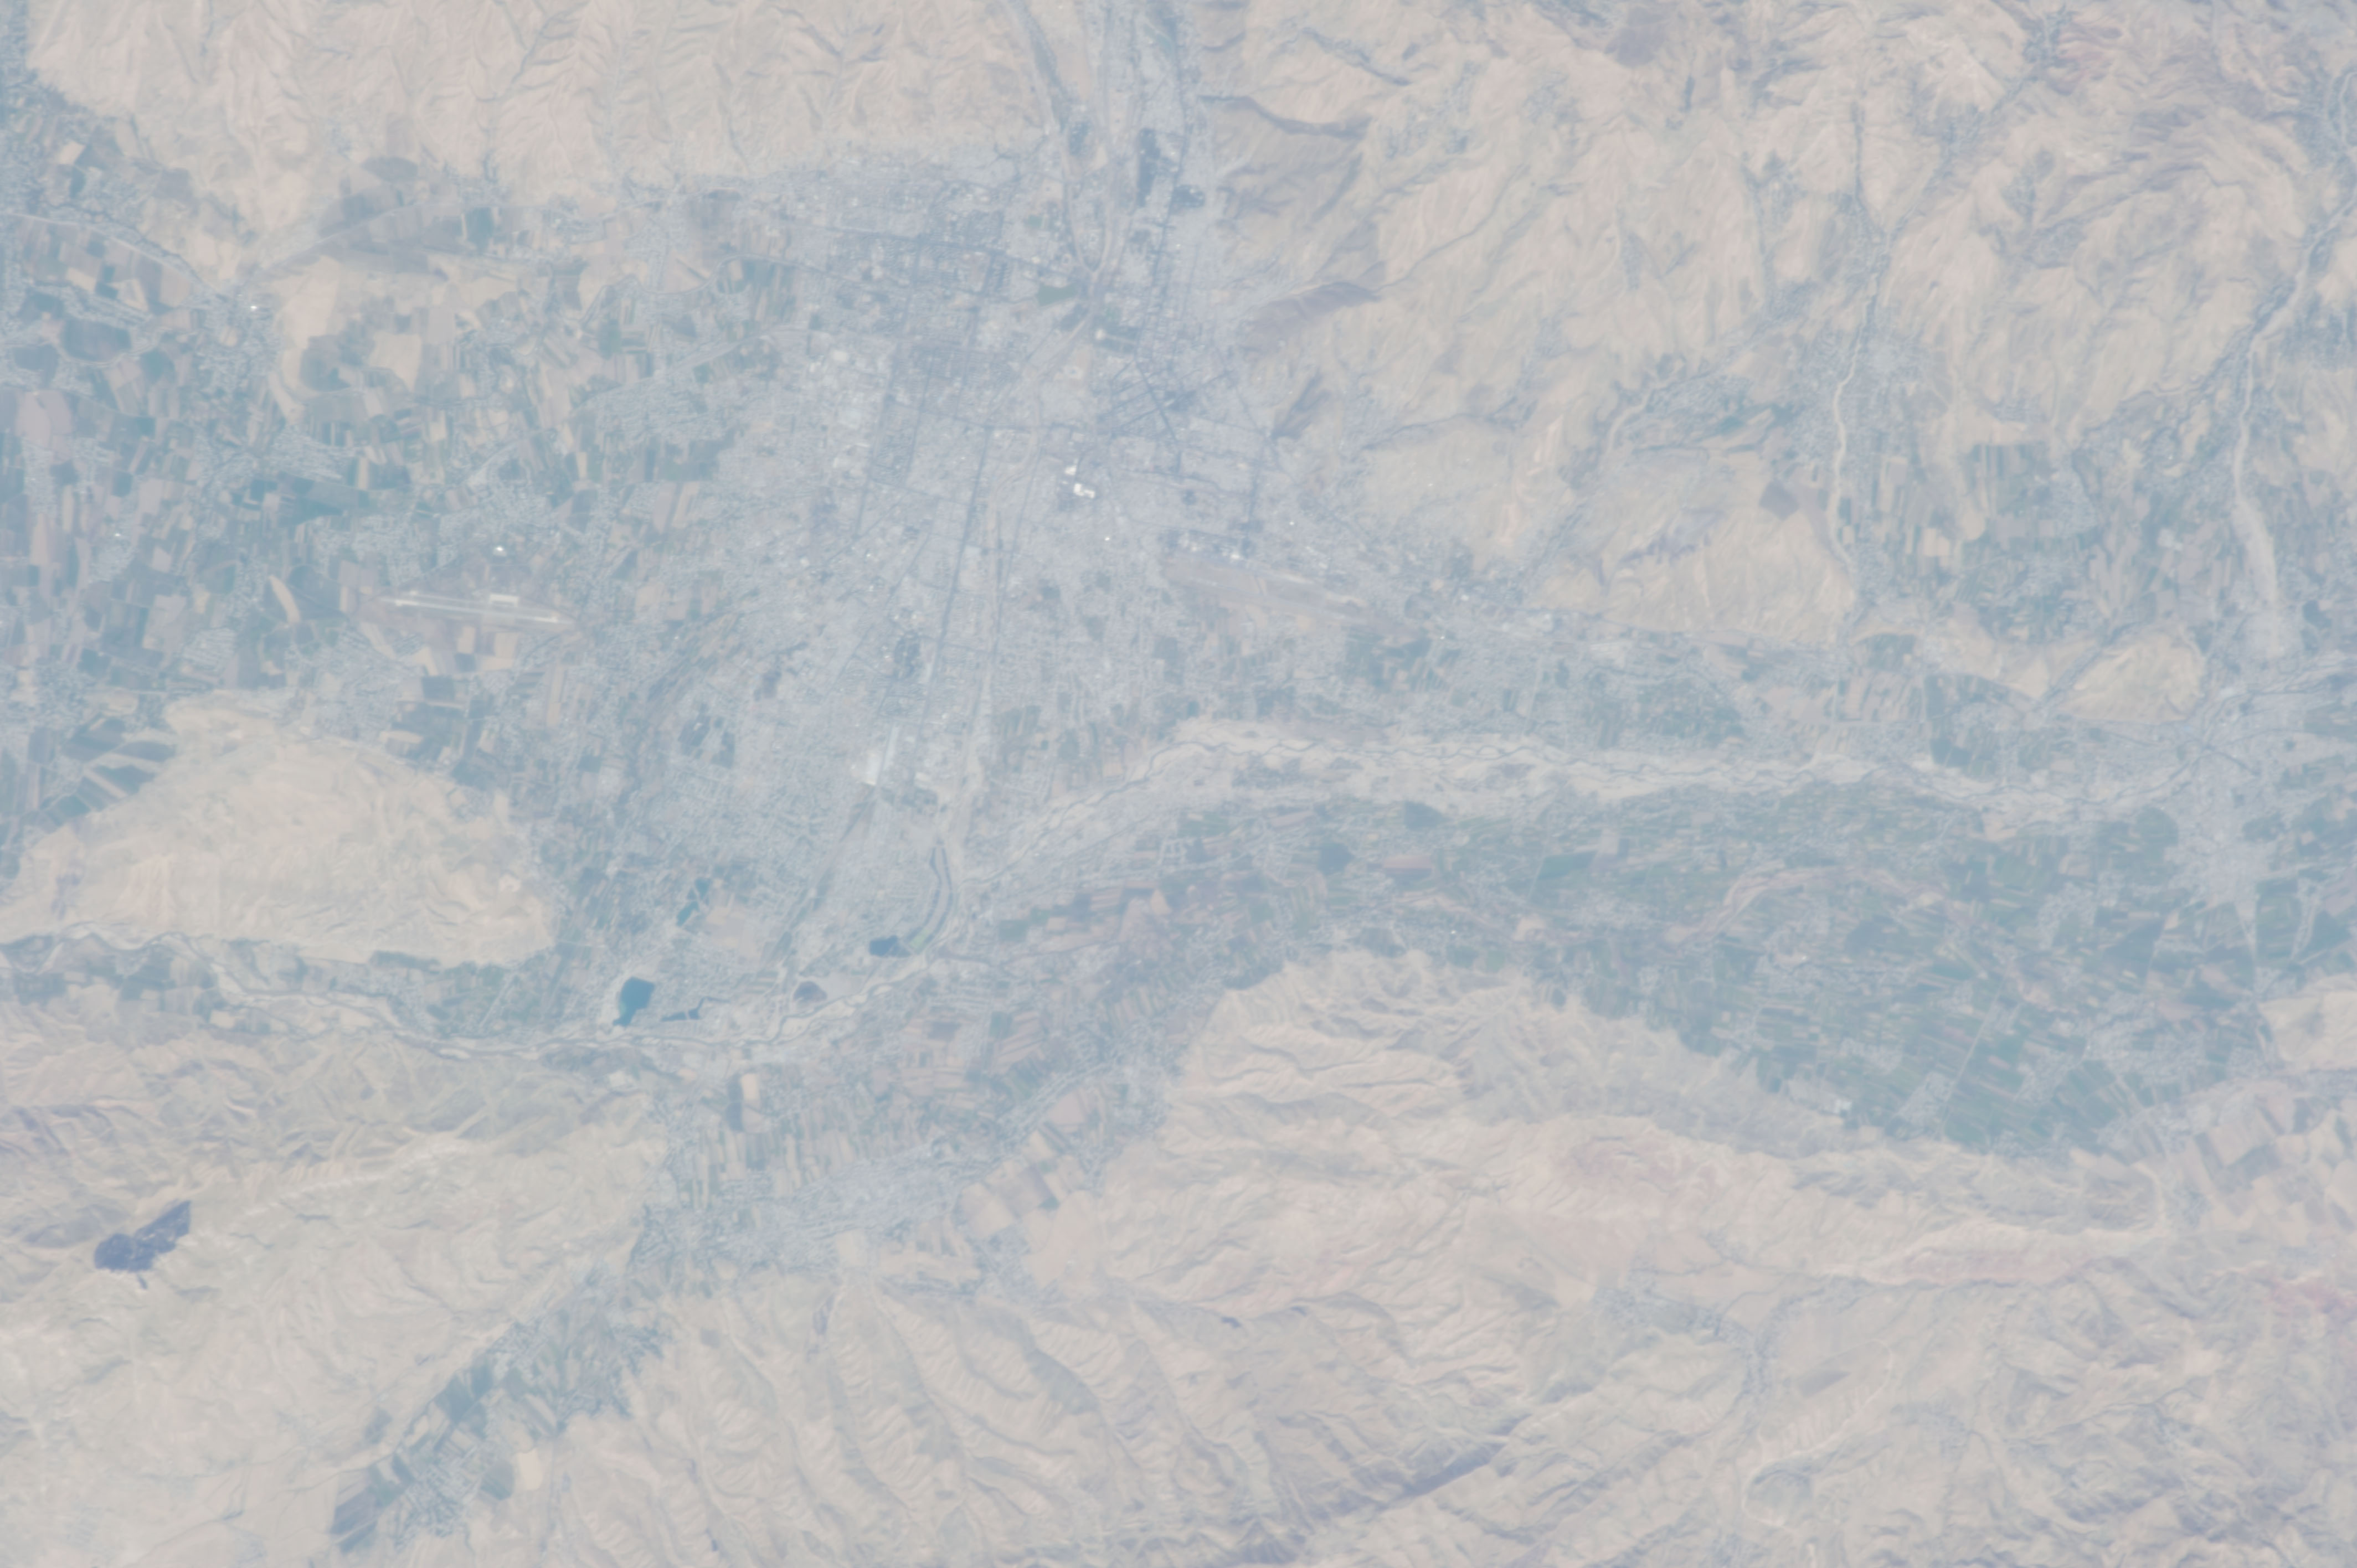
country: TAJIKISTAN
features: DUSHANBE, KAFIRNIGAN R., AIRPORT
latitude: 38.5
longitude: 68.7
